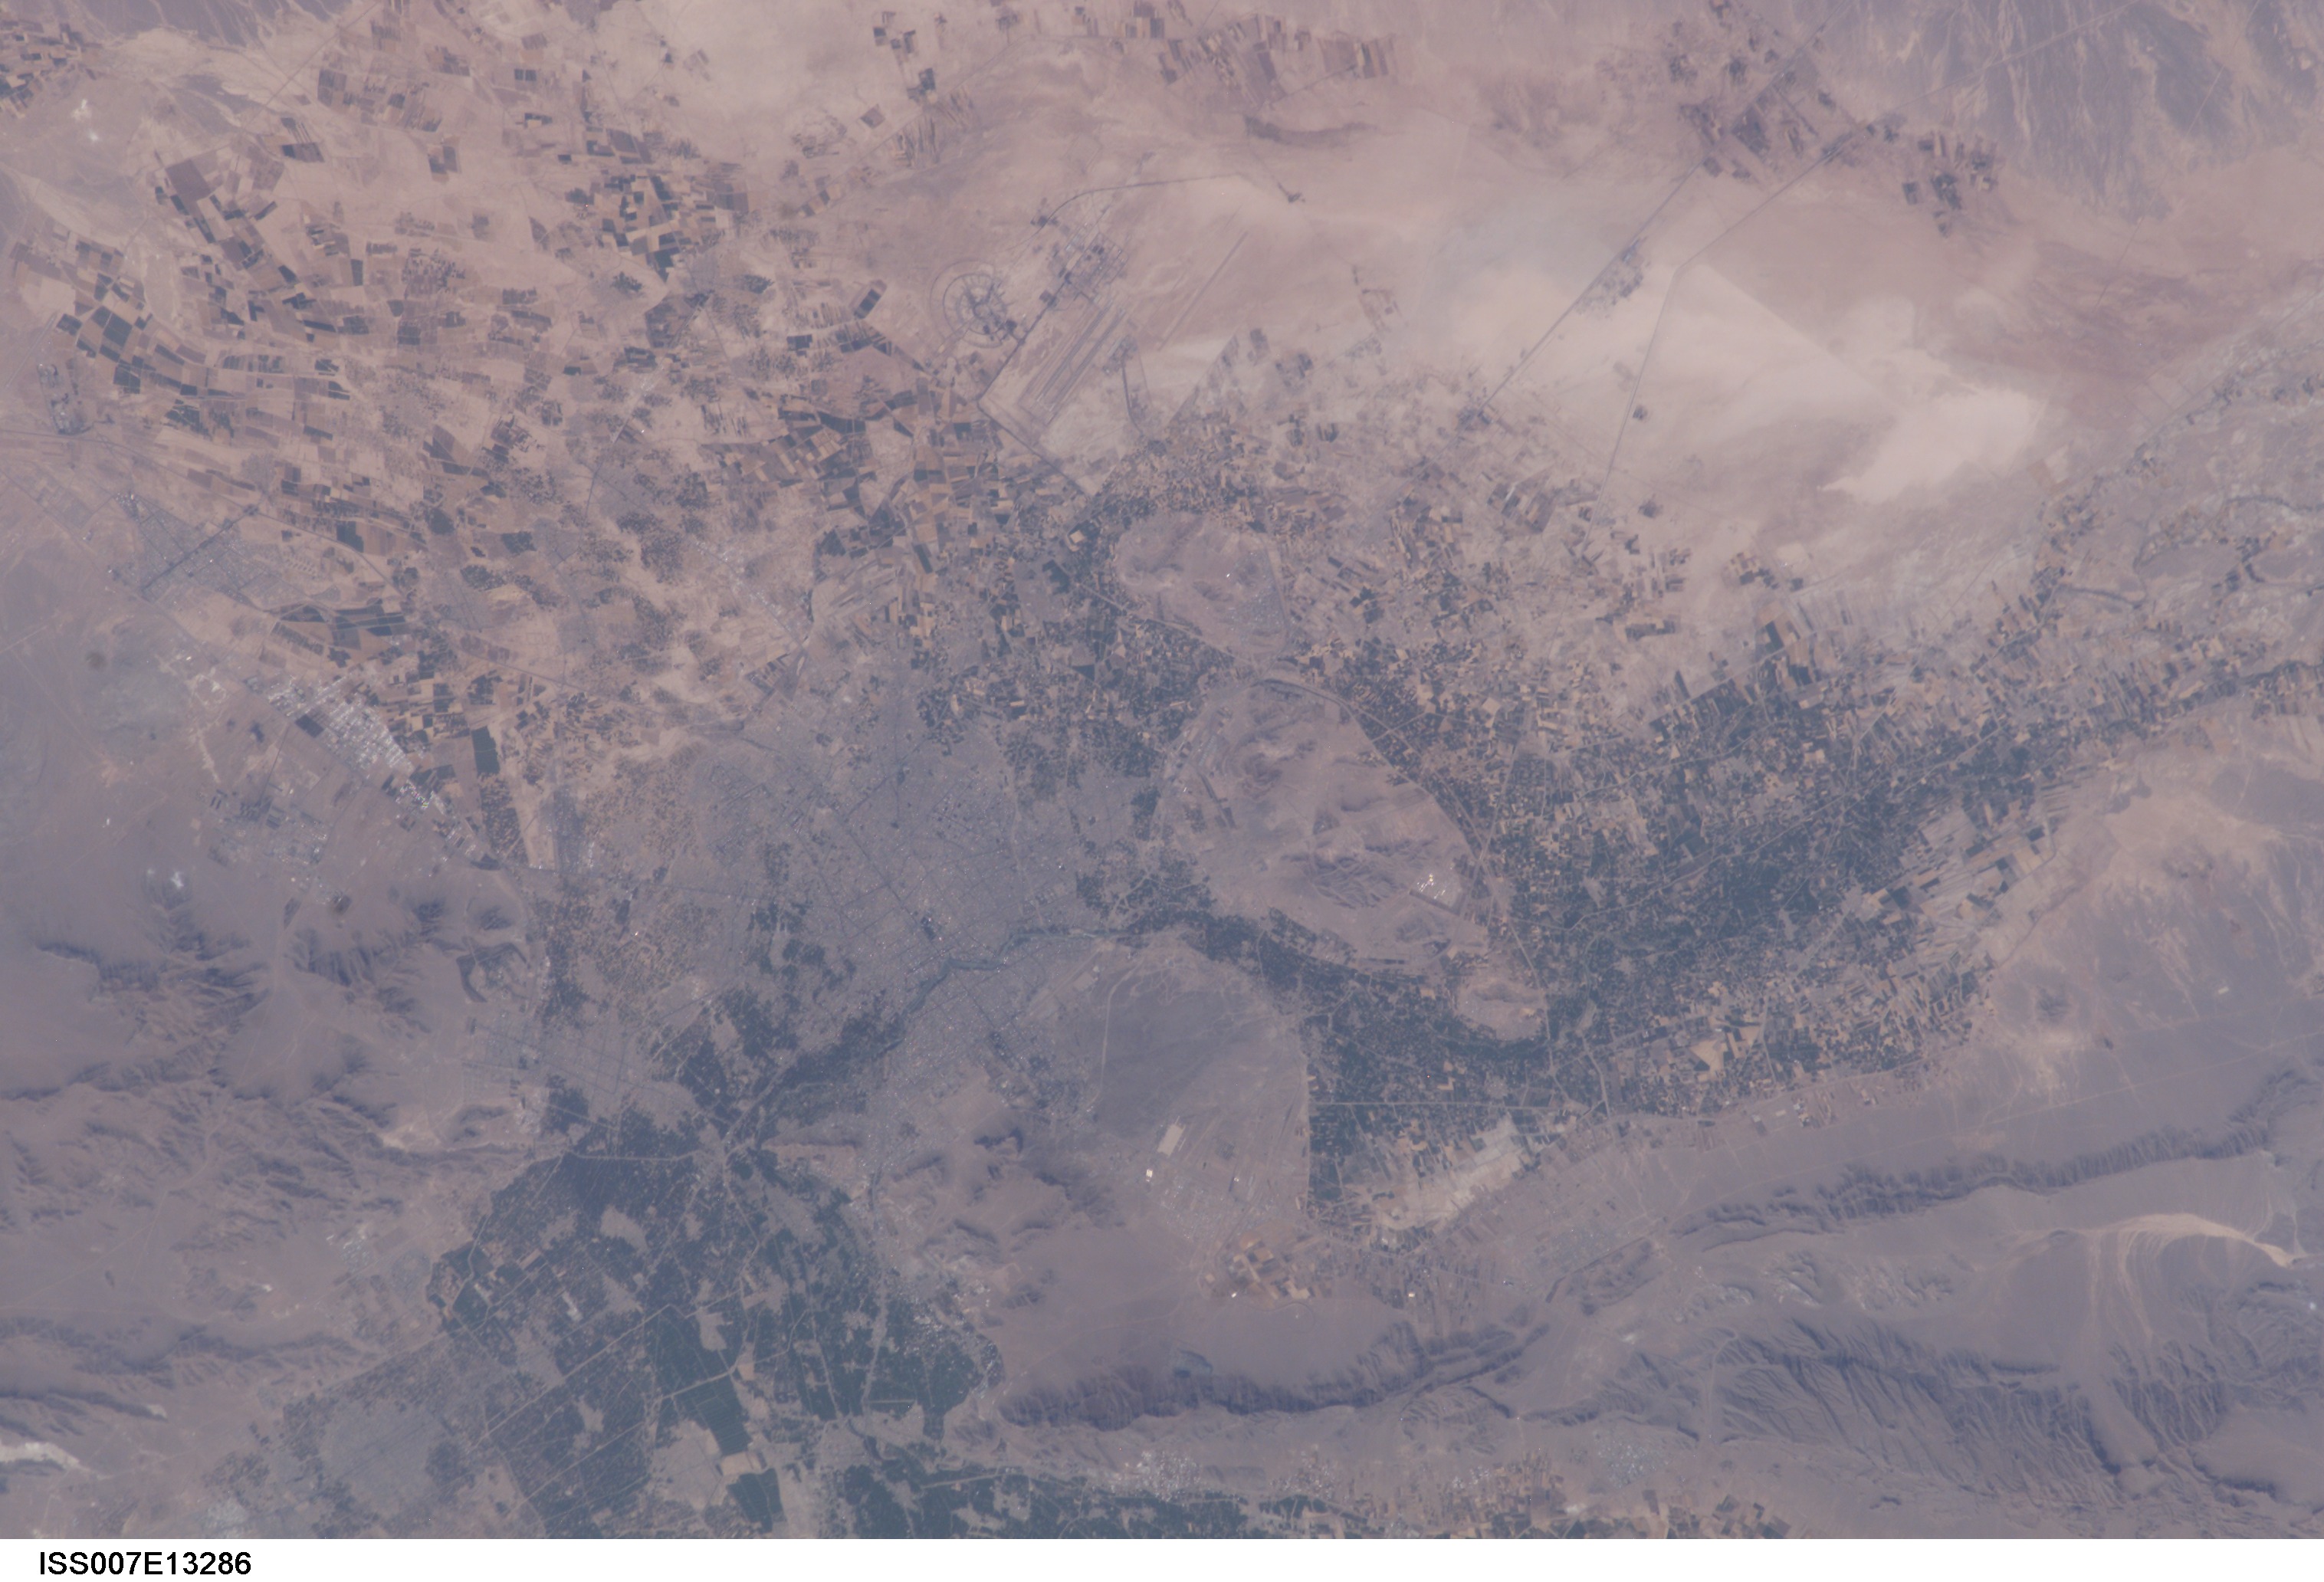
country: IRAN
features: ESFAHAN, AGRICULTURE, ROADS, MTS.
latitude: 32.5
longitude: 51.5
